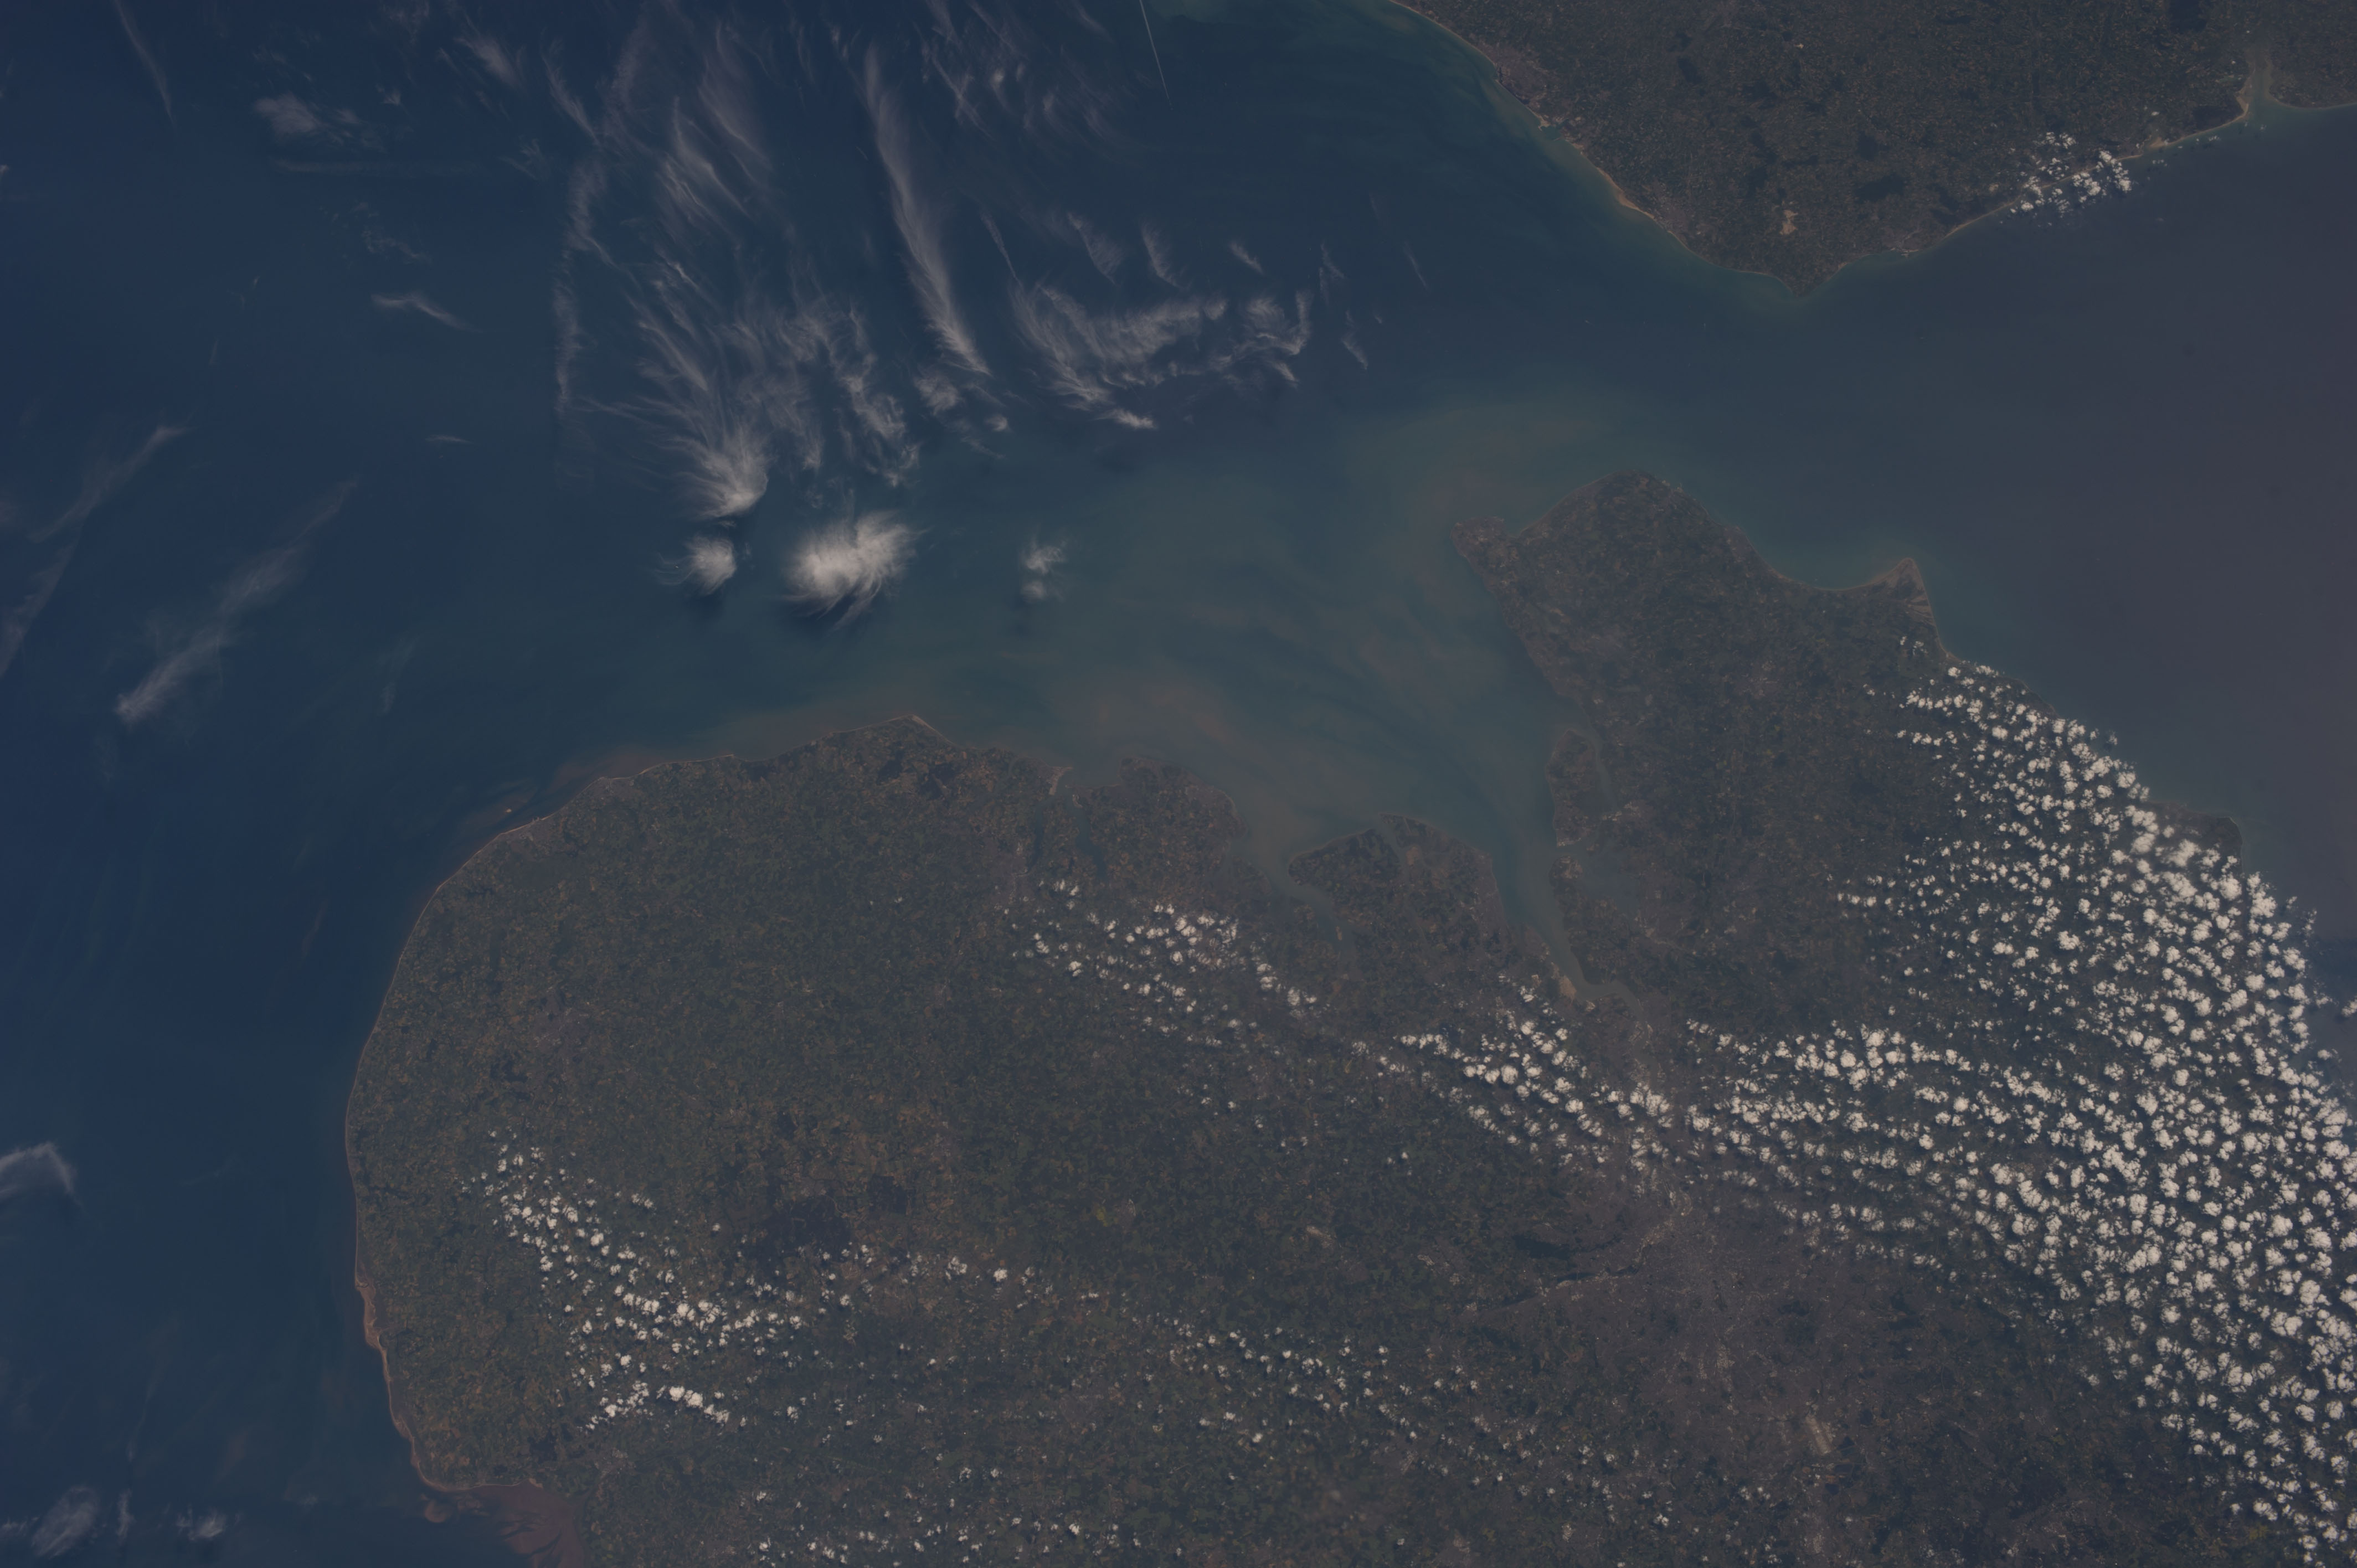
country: UK-ENGLAND
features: S.
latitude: 52.0
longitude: 1.0
